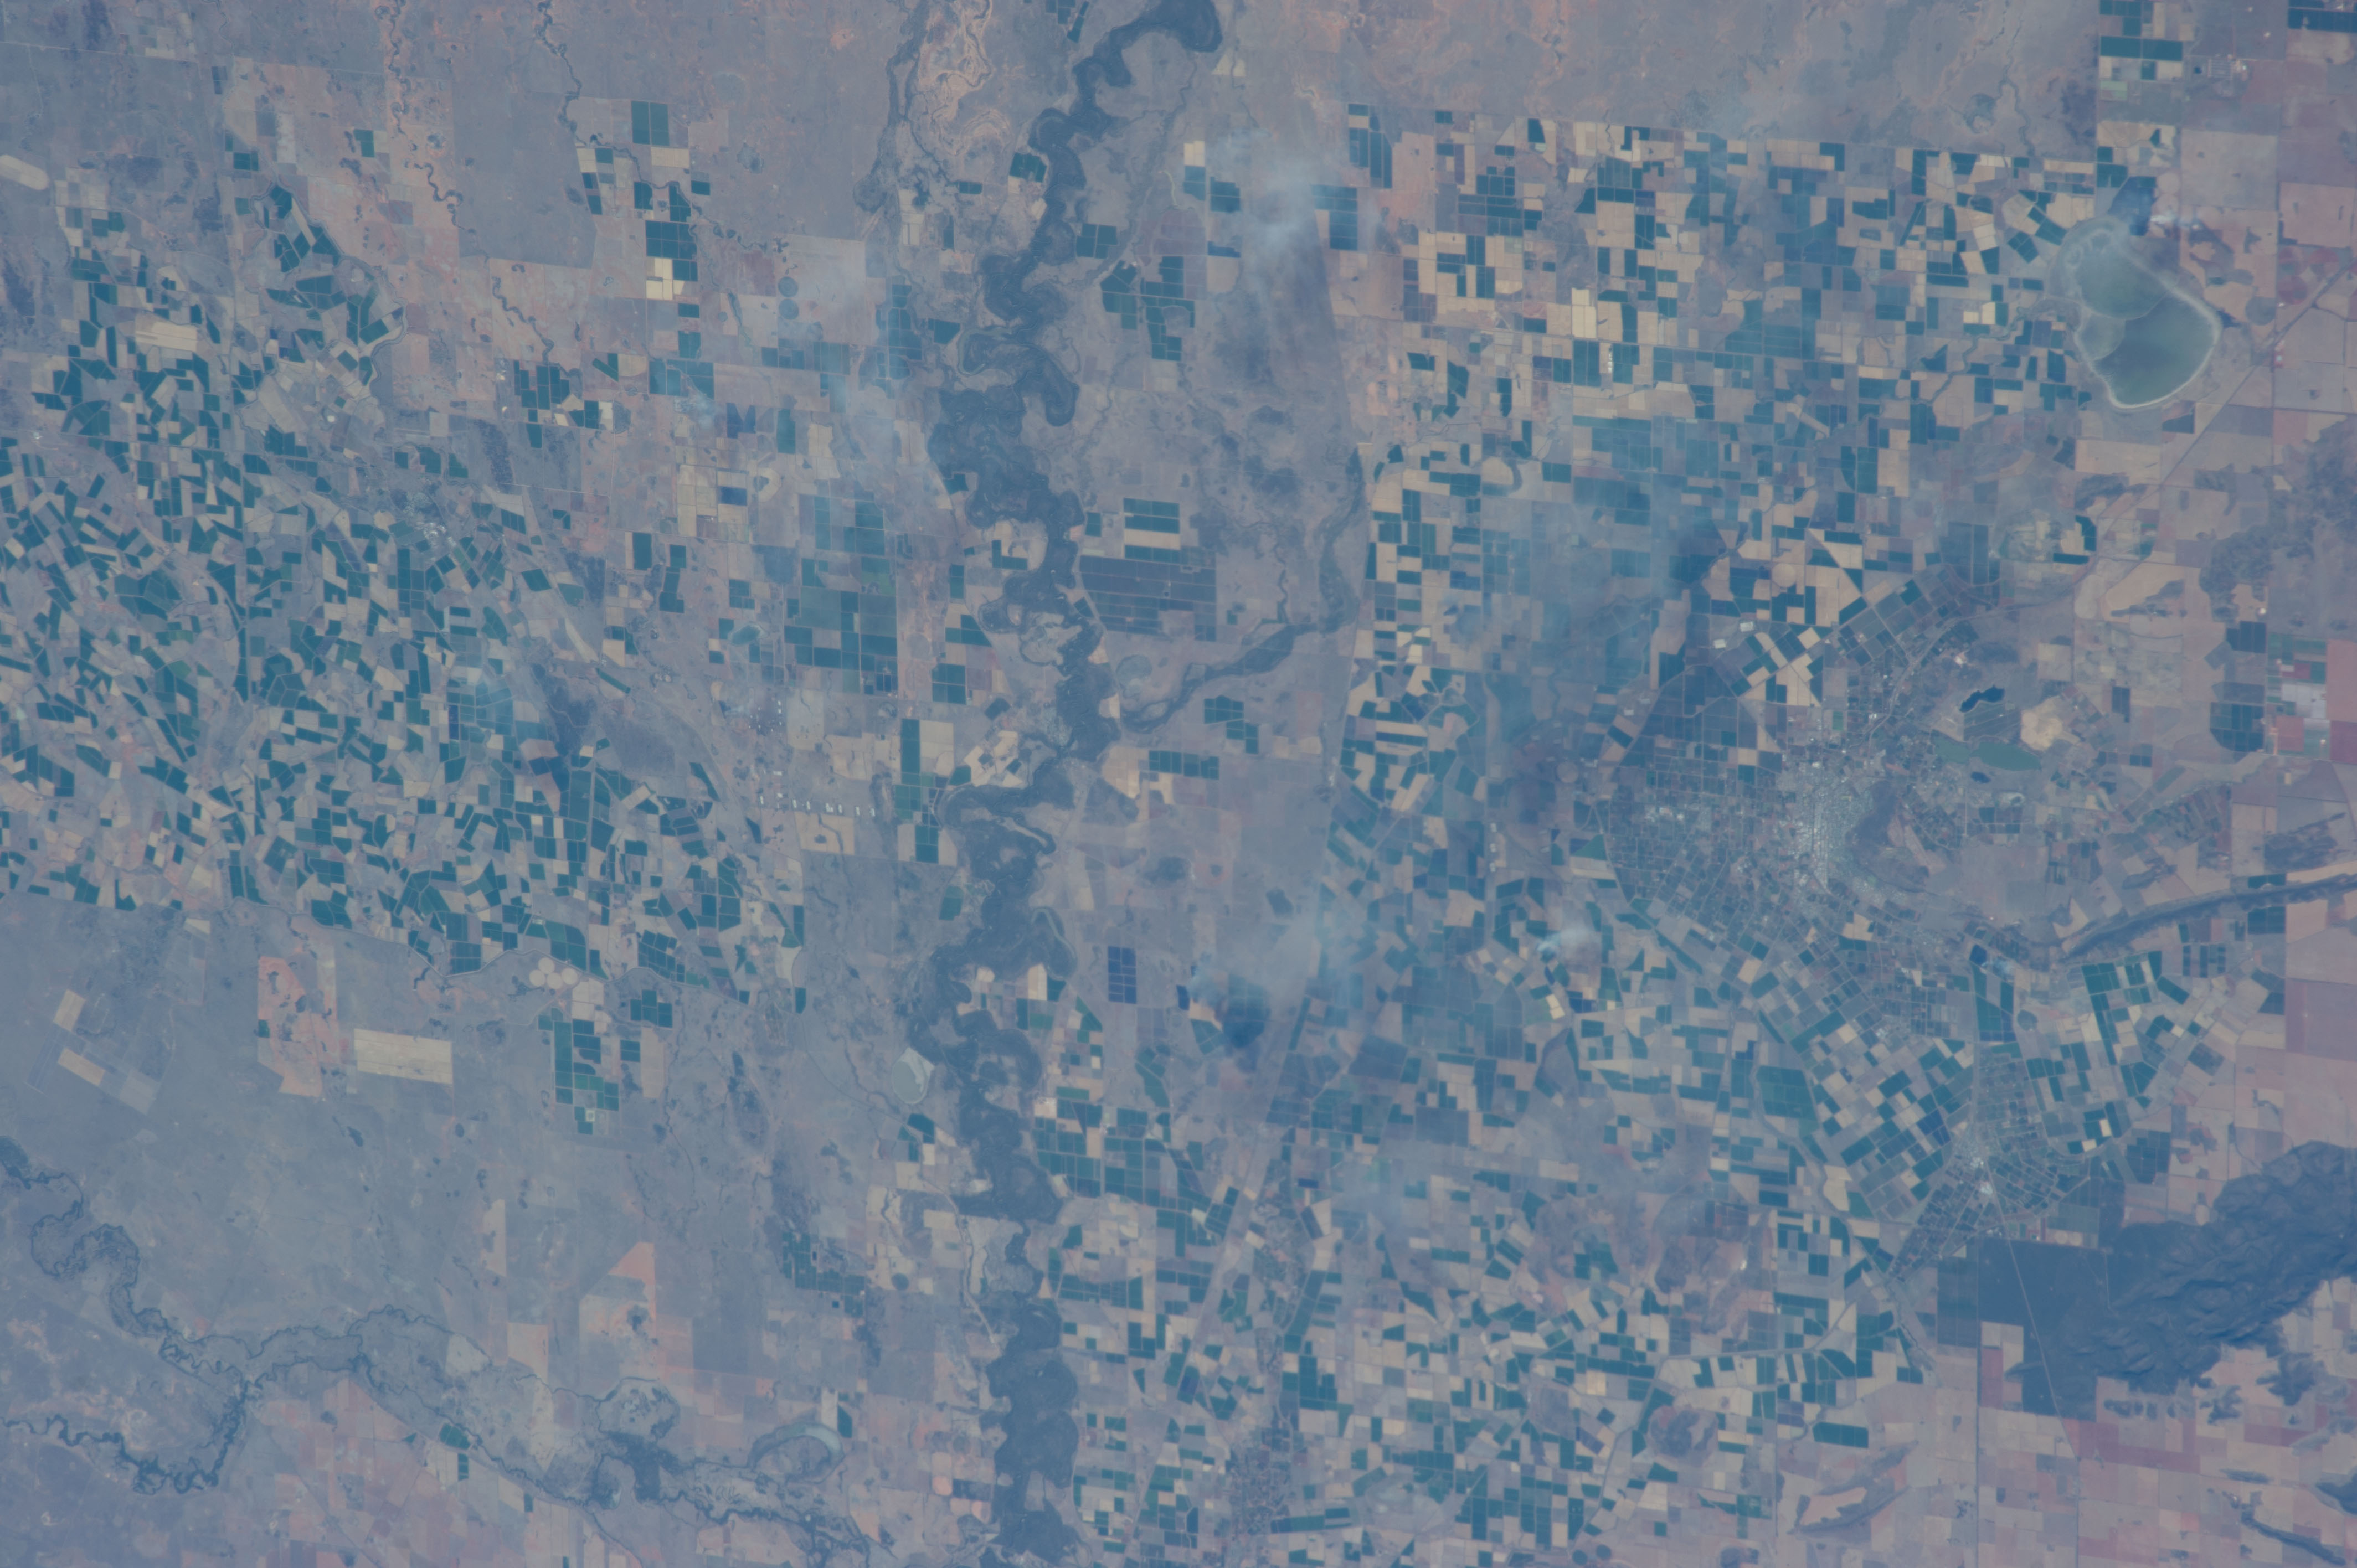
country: AUSTRALIA-NSW
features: MURRUMBIDGEE RIVER, AGR., GRIFFITH
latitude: -34.5
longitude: 146.2
